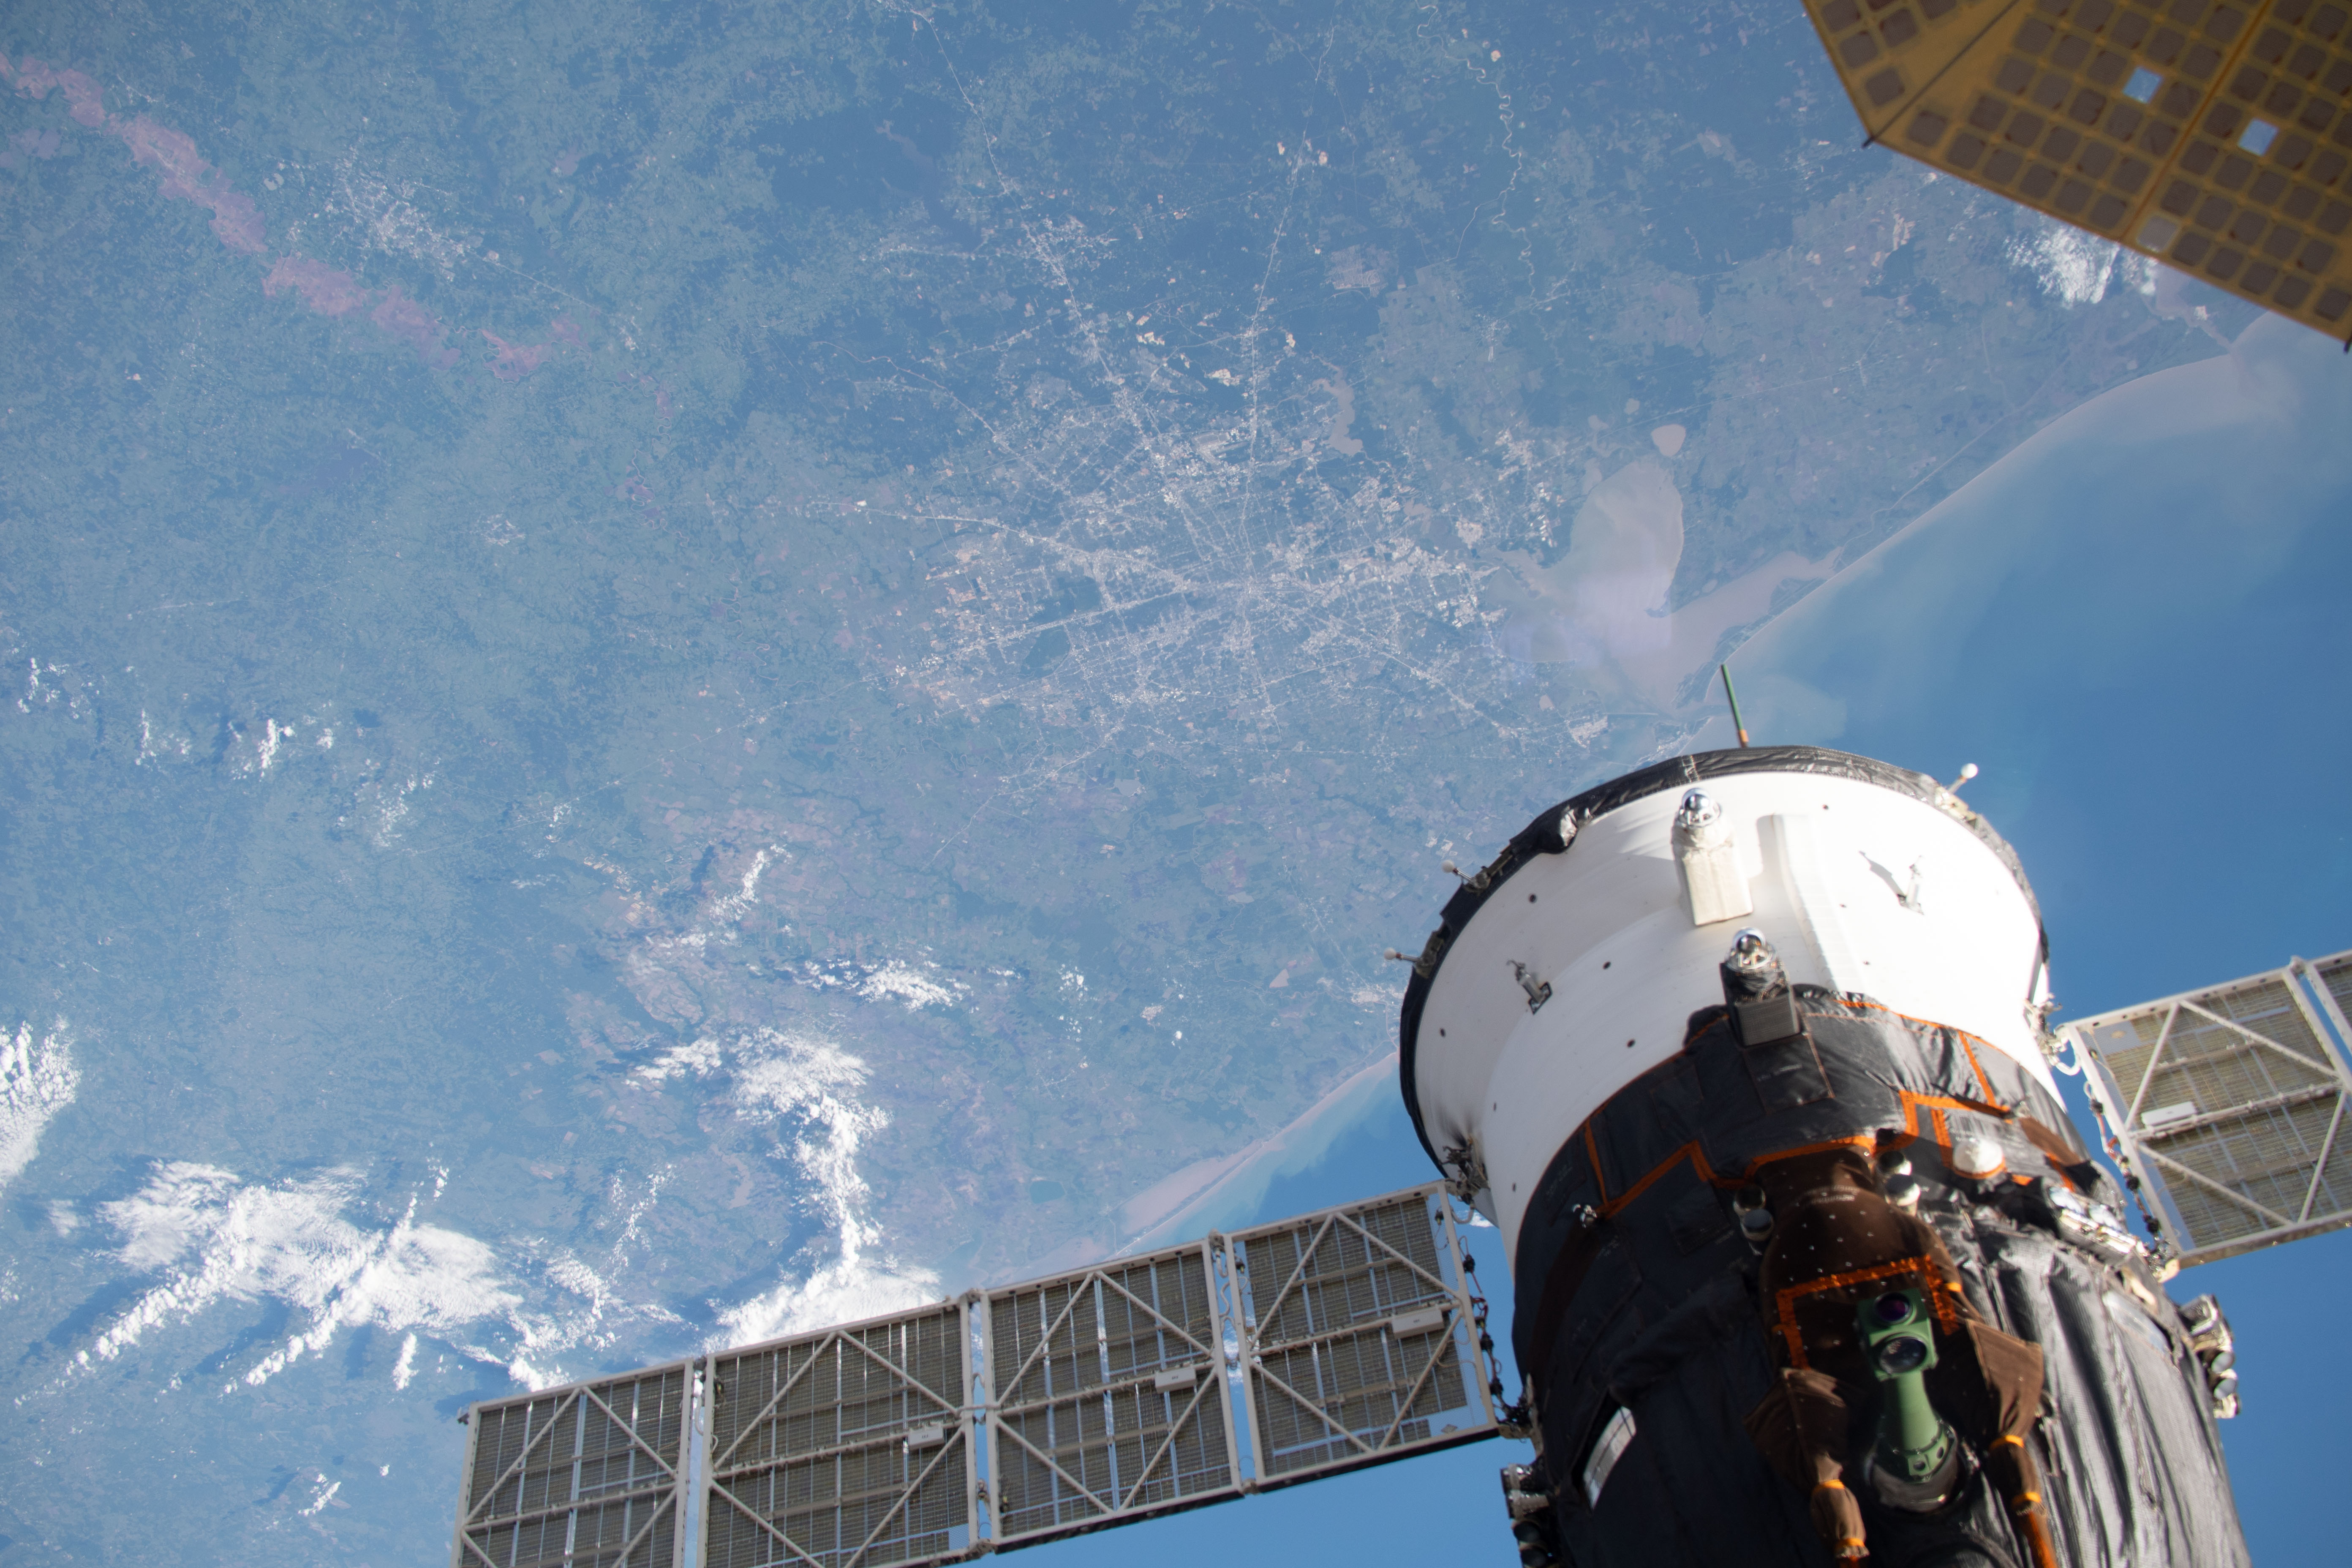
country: USA-TEXAS
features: HOUSTON, COLLEGE STATION, GALVESTON BAY
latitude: 29.5
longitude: -95.5
